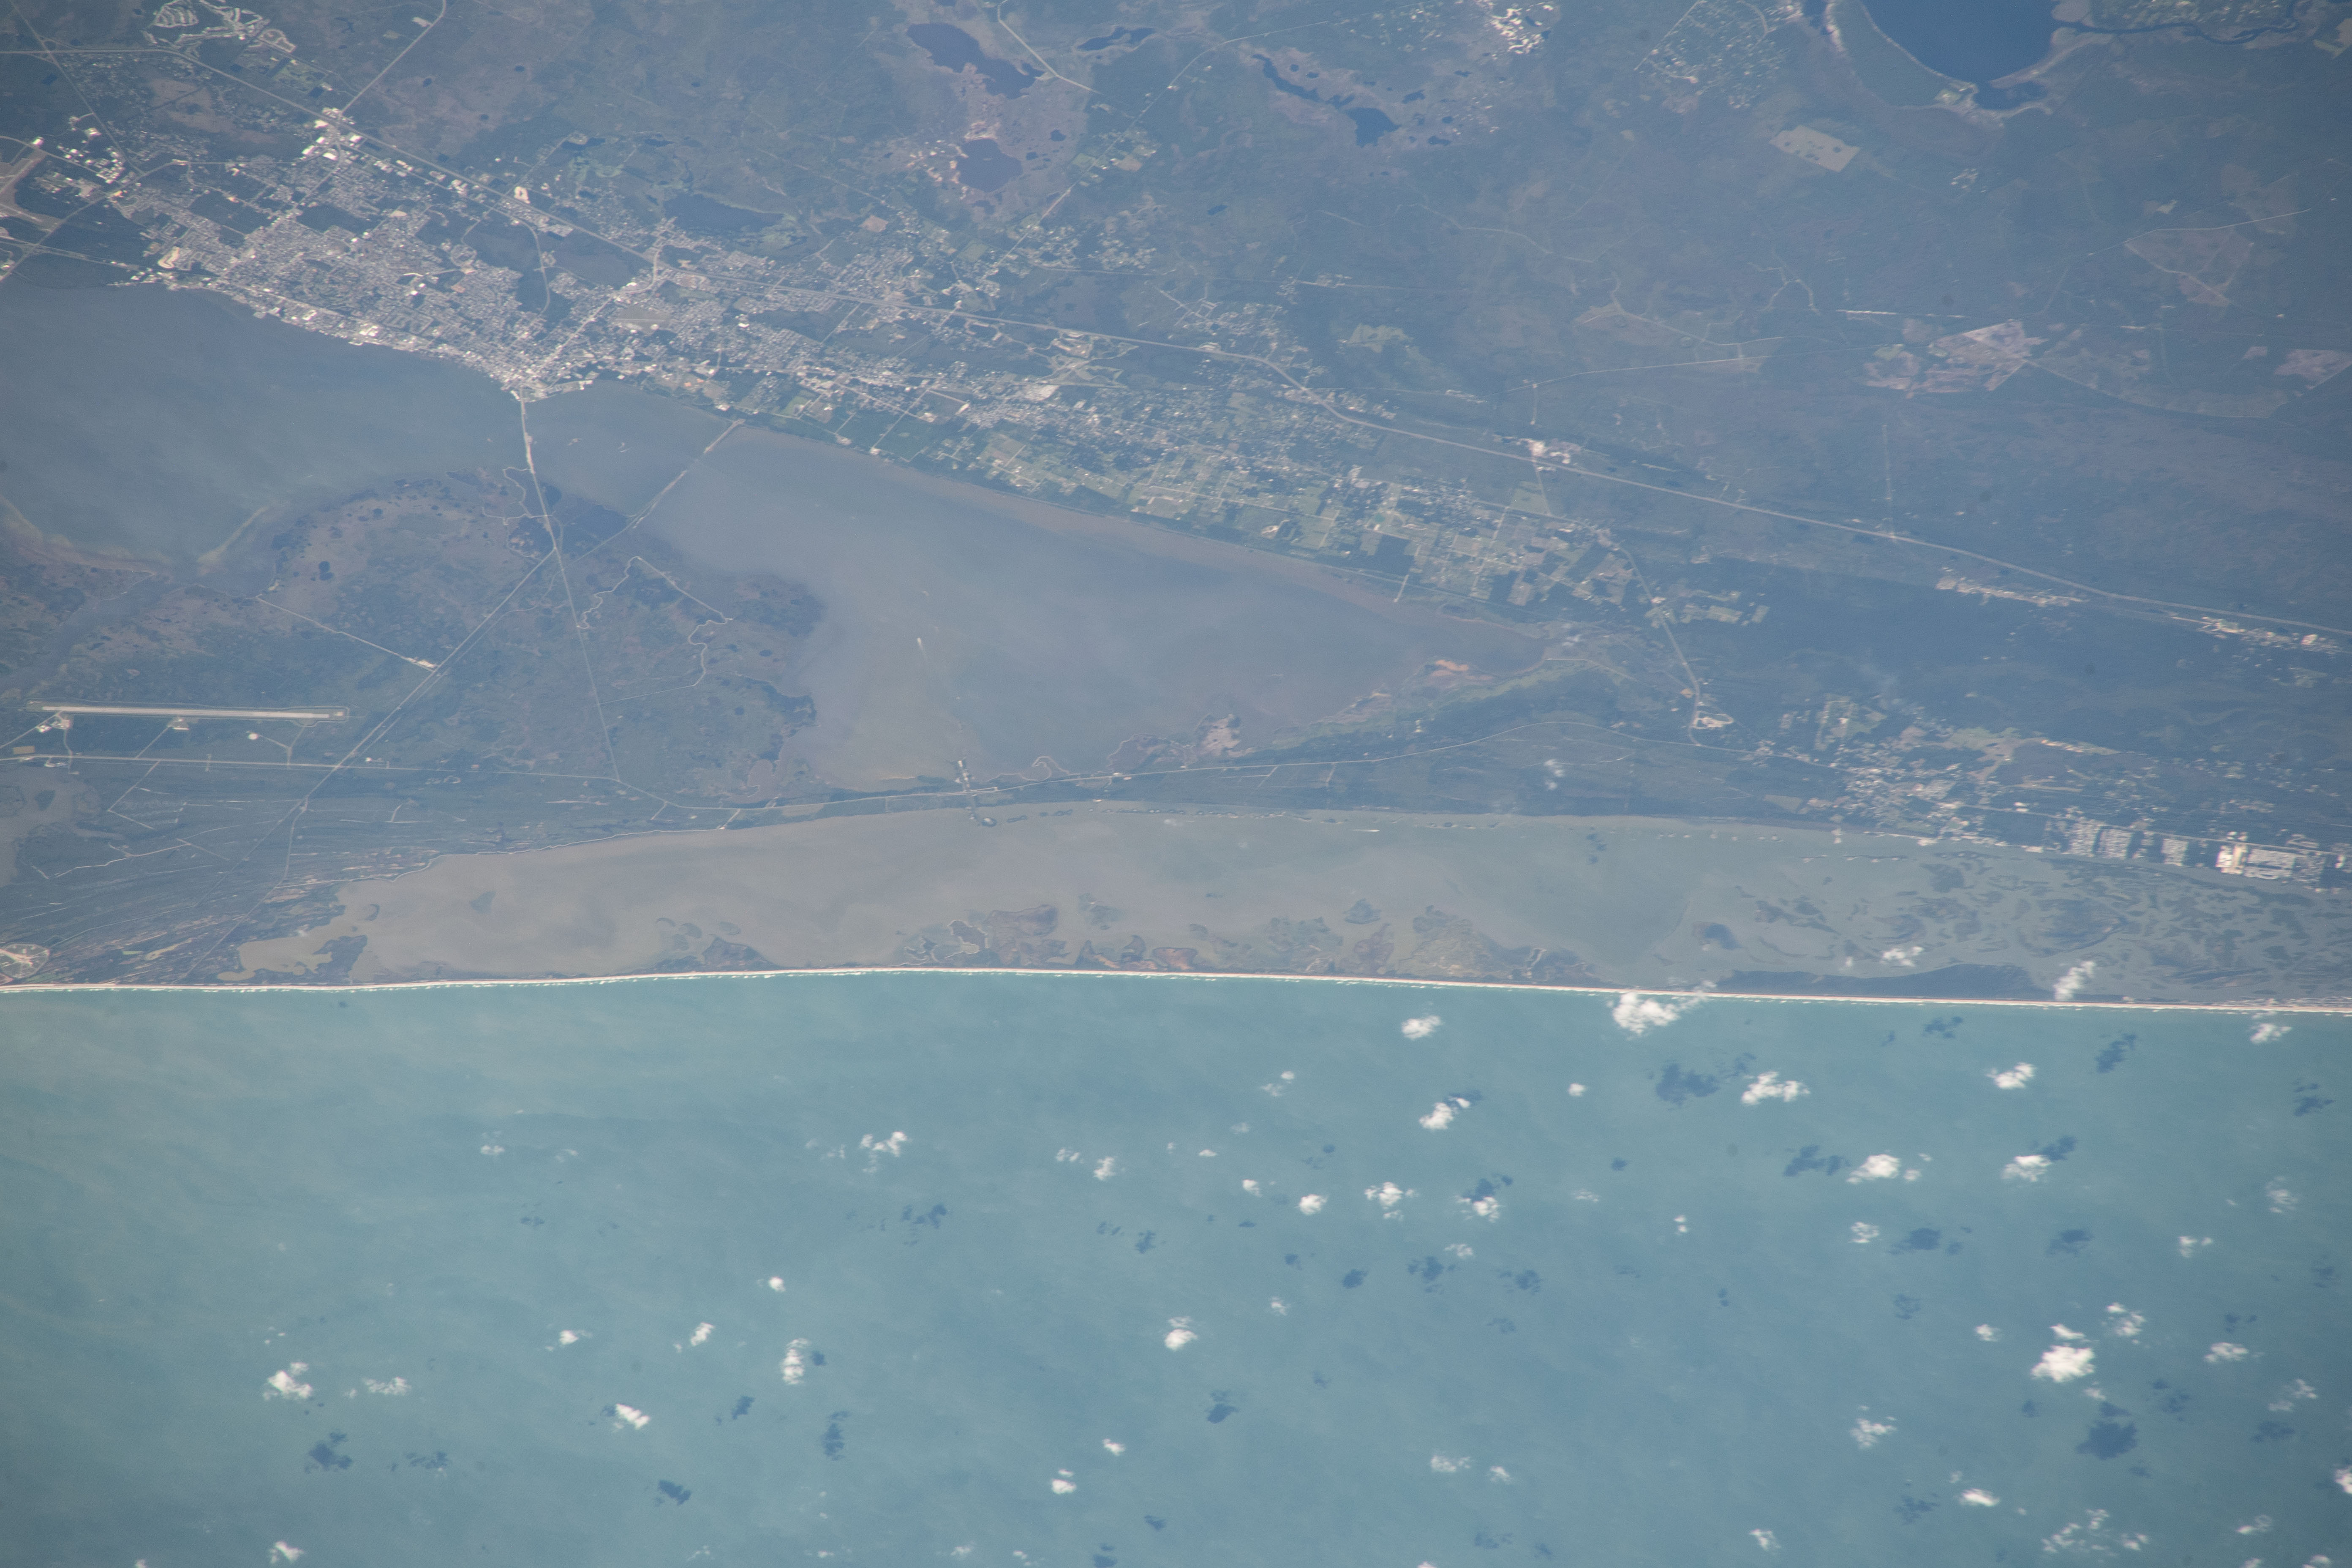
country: USA-FLORIDA
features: TITUSVILLE,FLORIDA,LOUGHMAN LAKE,MOSQUITO LAGOON,INDIAN RIVER,CANAVERAL NATIONAL SEASHORE,LAKE HARNEY
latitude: 28.8
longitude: -80.8
